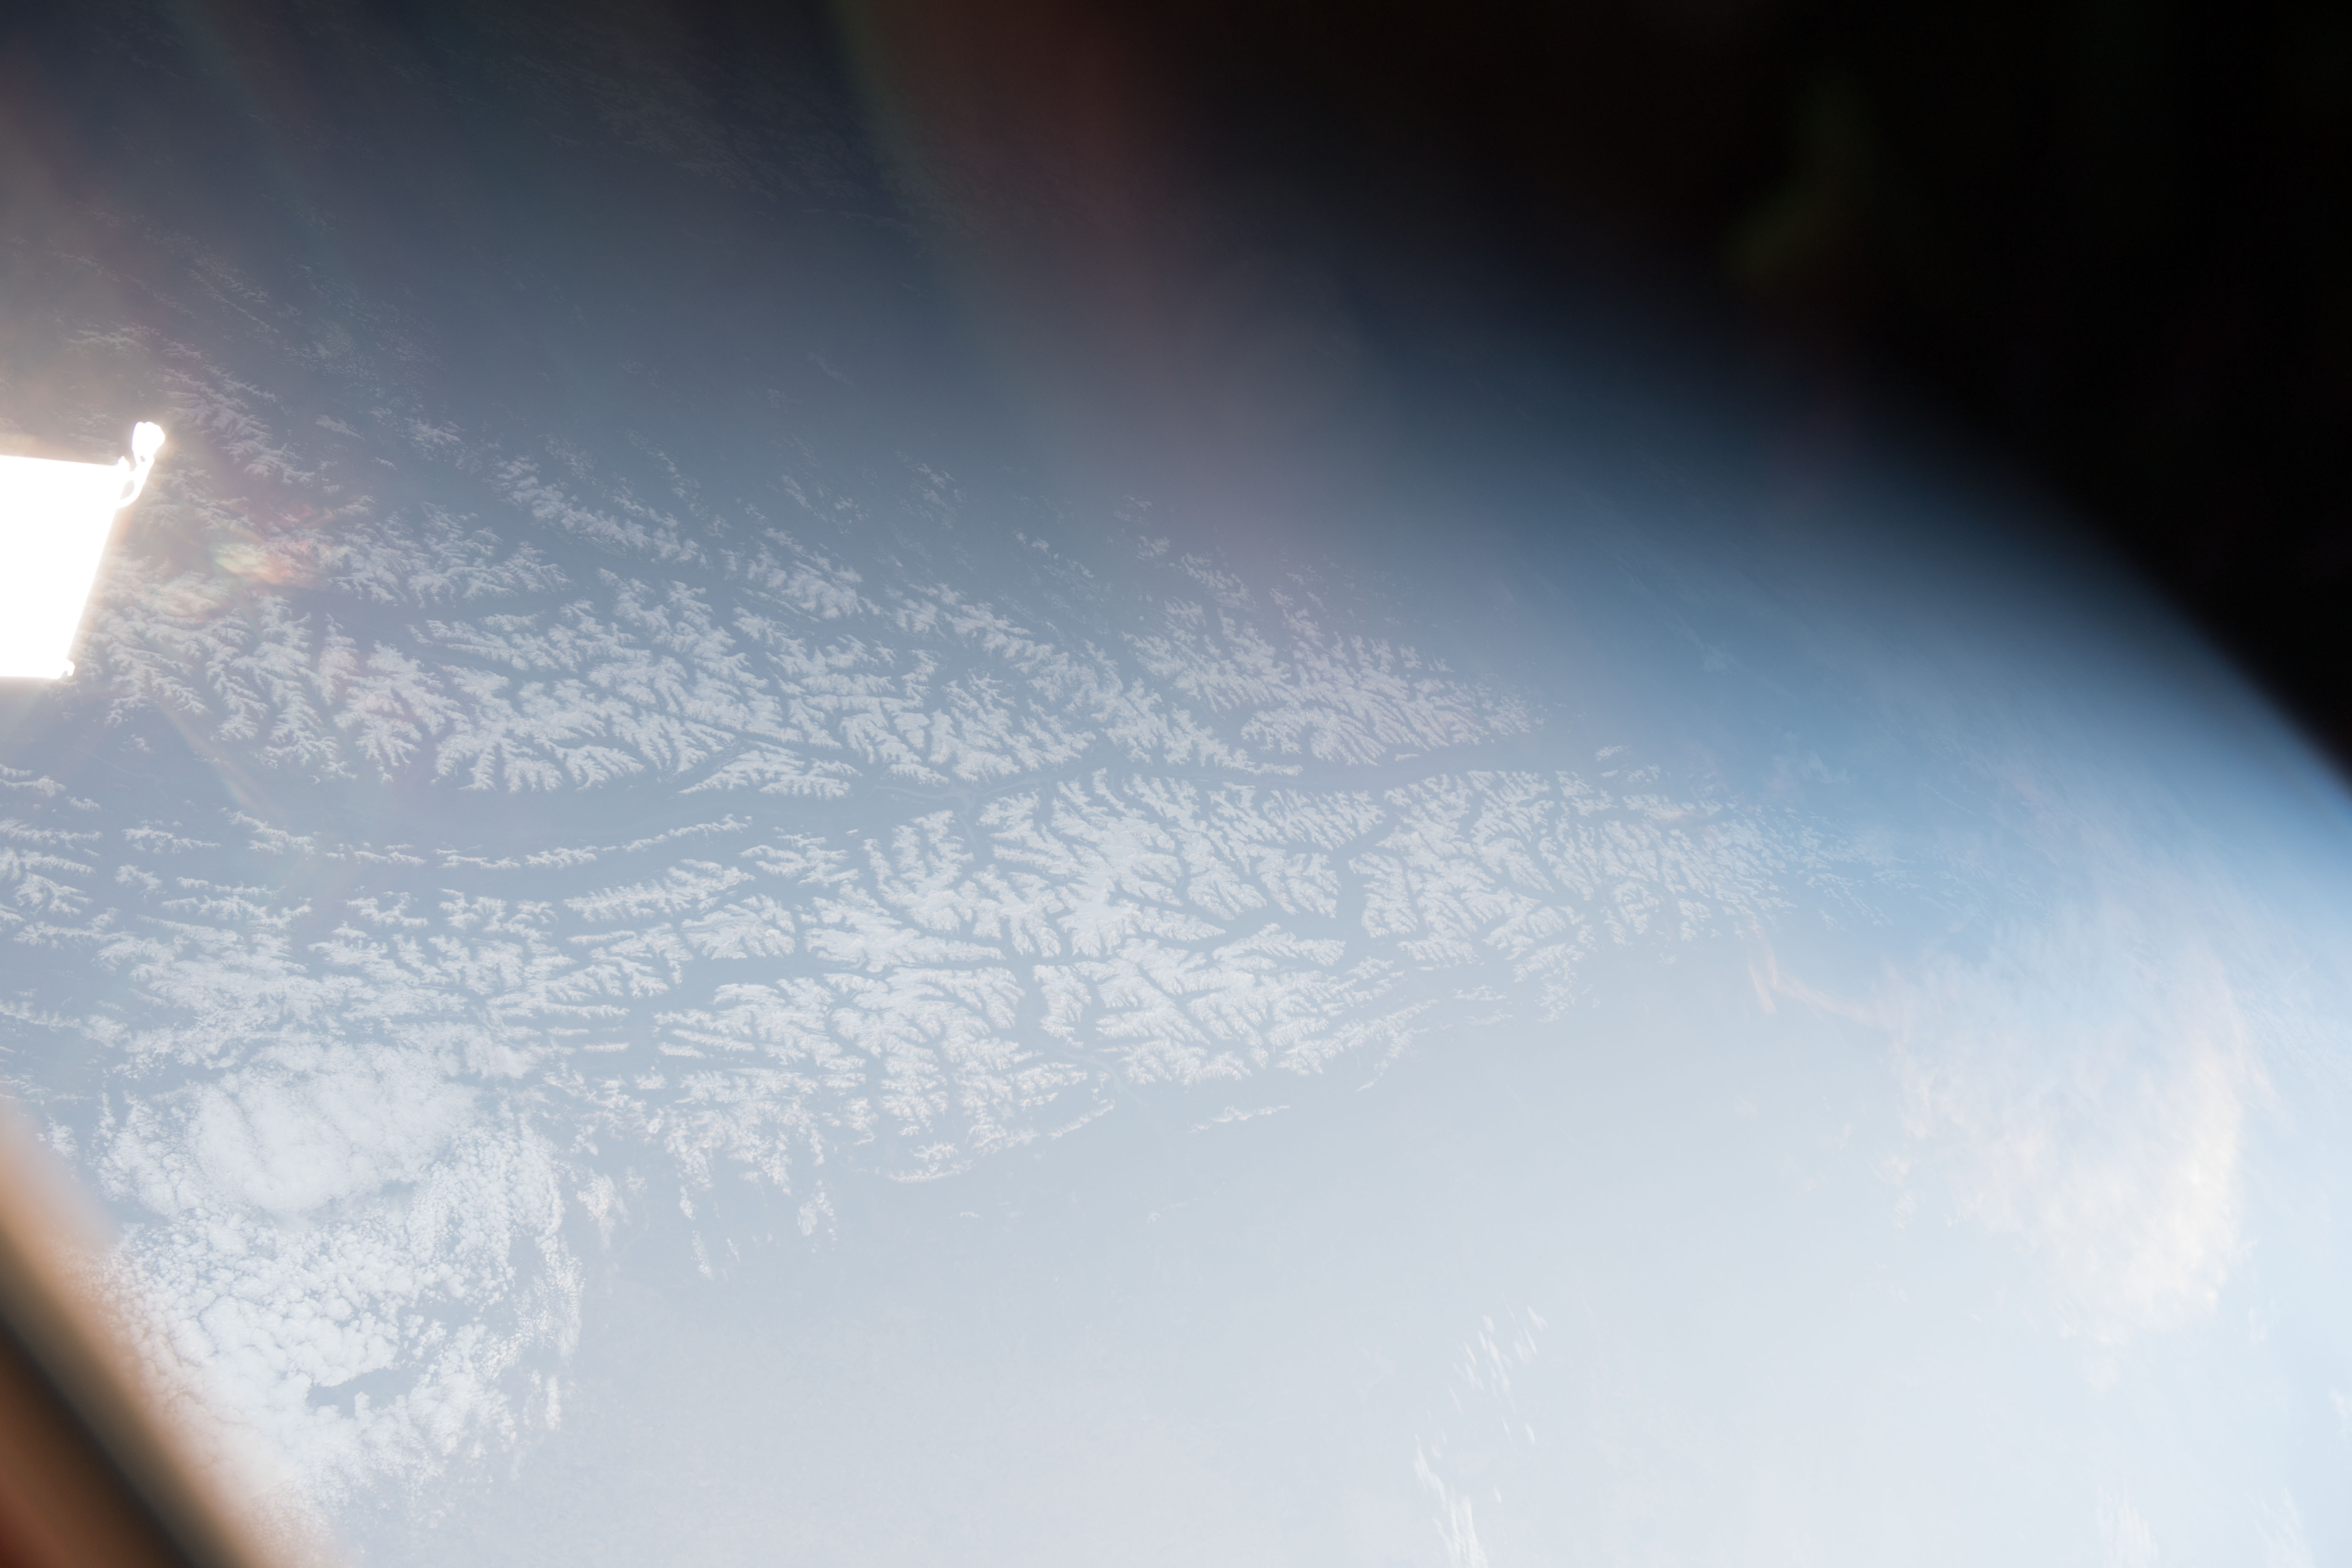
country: CANADA-BC
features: COLUMBIA MOUNTAINS, CALGARY CITY, EDMONTON CITY, KELOWNA CITY, KINBASKET LAKE, EARTH LIMB
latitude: 51.9
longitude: -117.8
